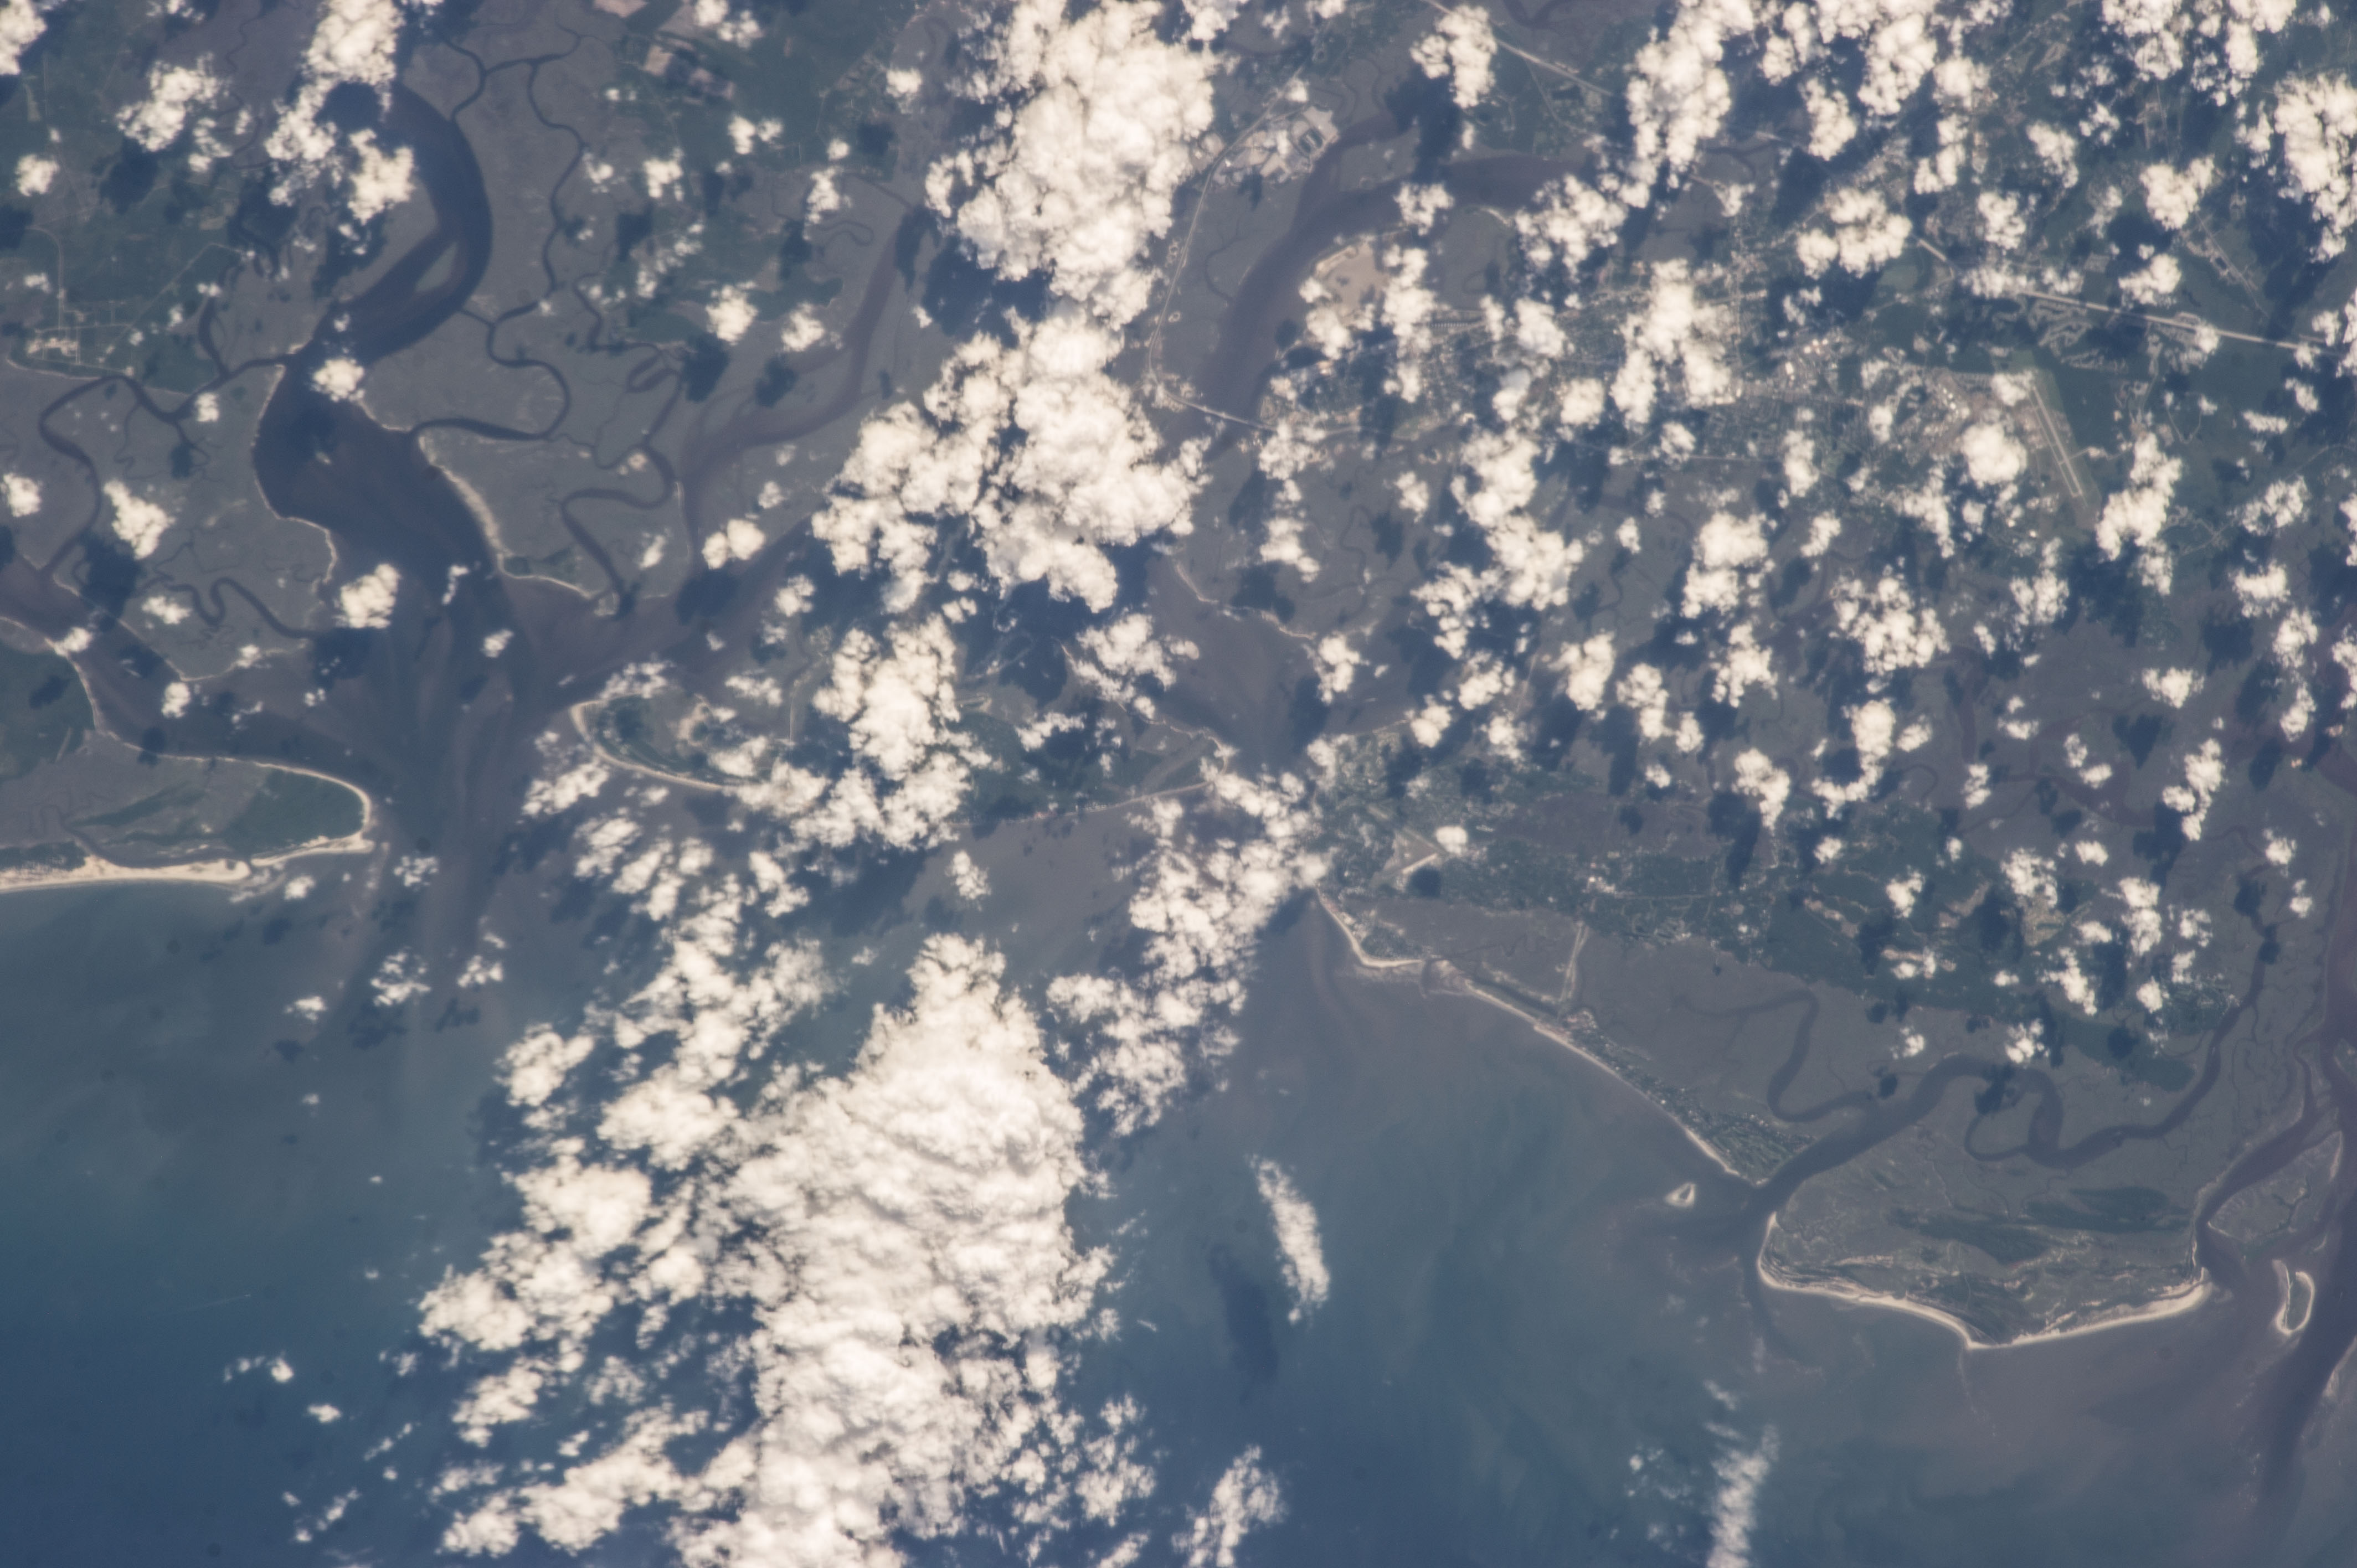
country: USA-GEORGIA
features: ATLANTIC O., JEKYLL I., ST SIMONS I., WETLANDS, BRUNSWICK R., BRUNSWICK
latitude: 31.1
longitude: -81.4
